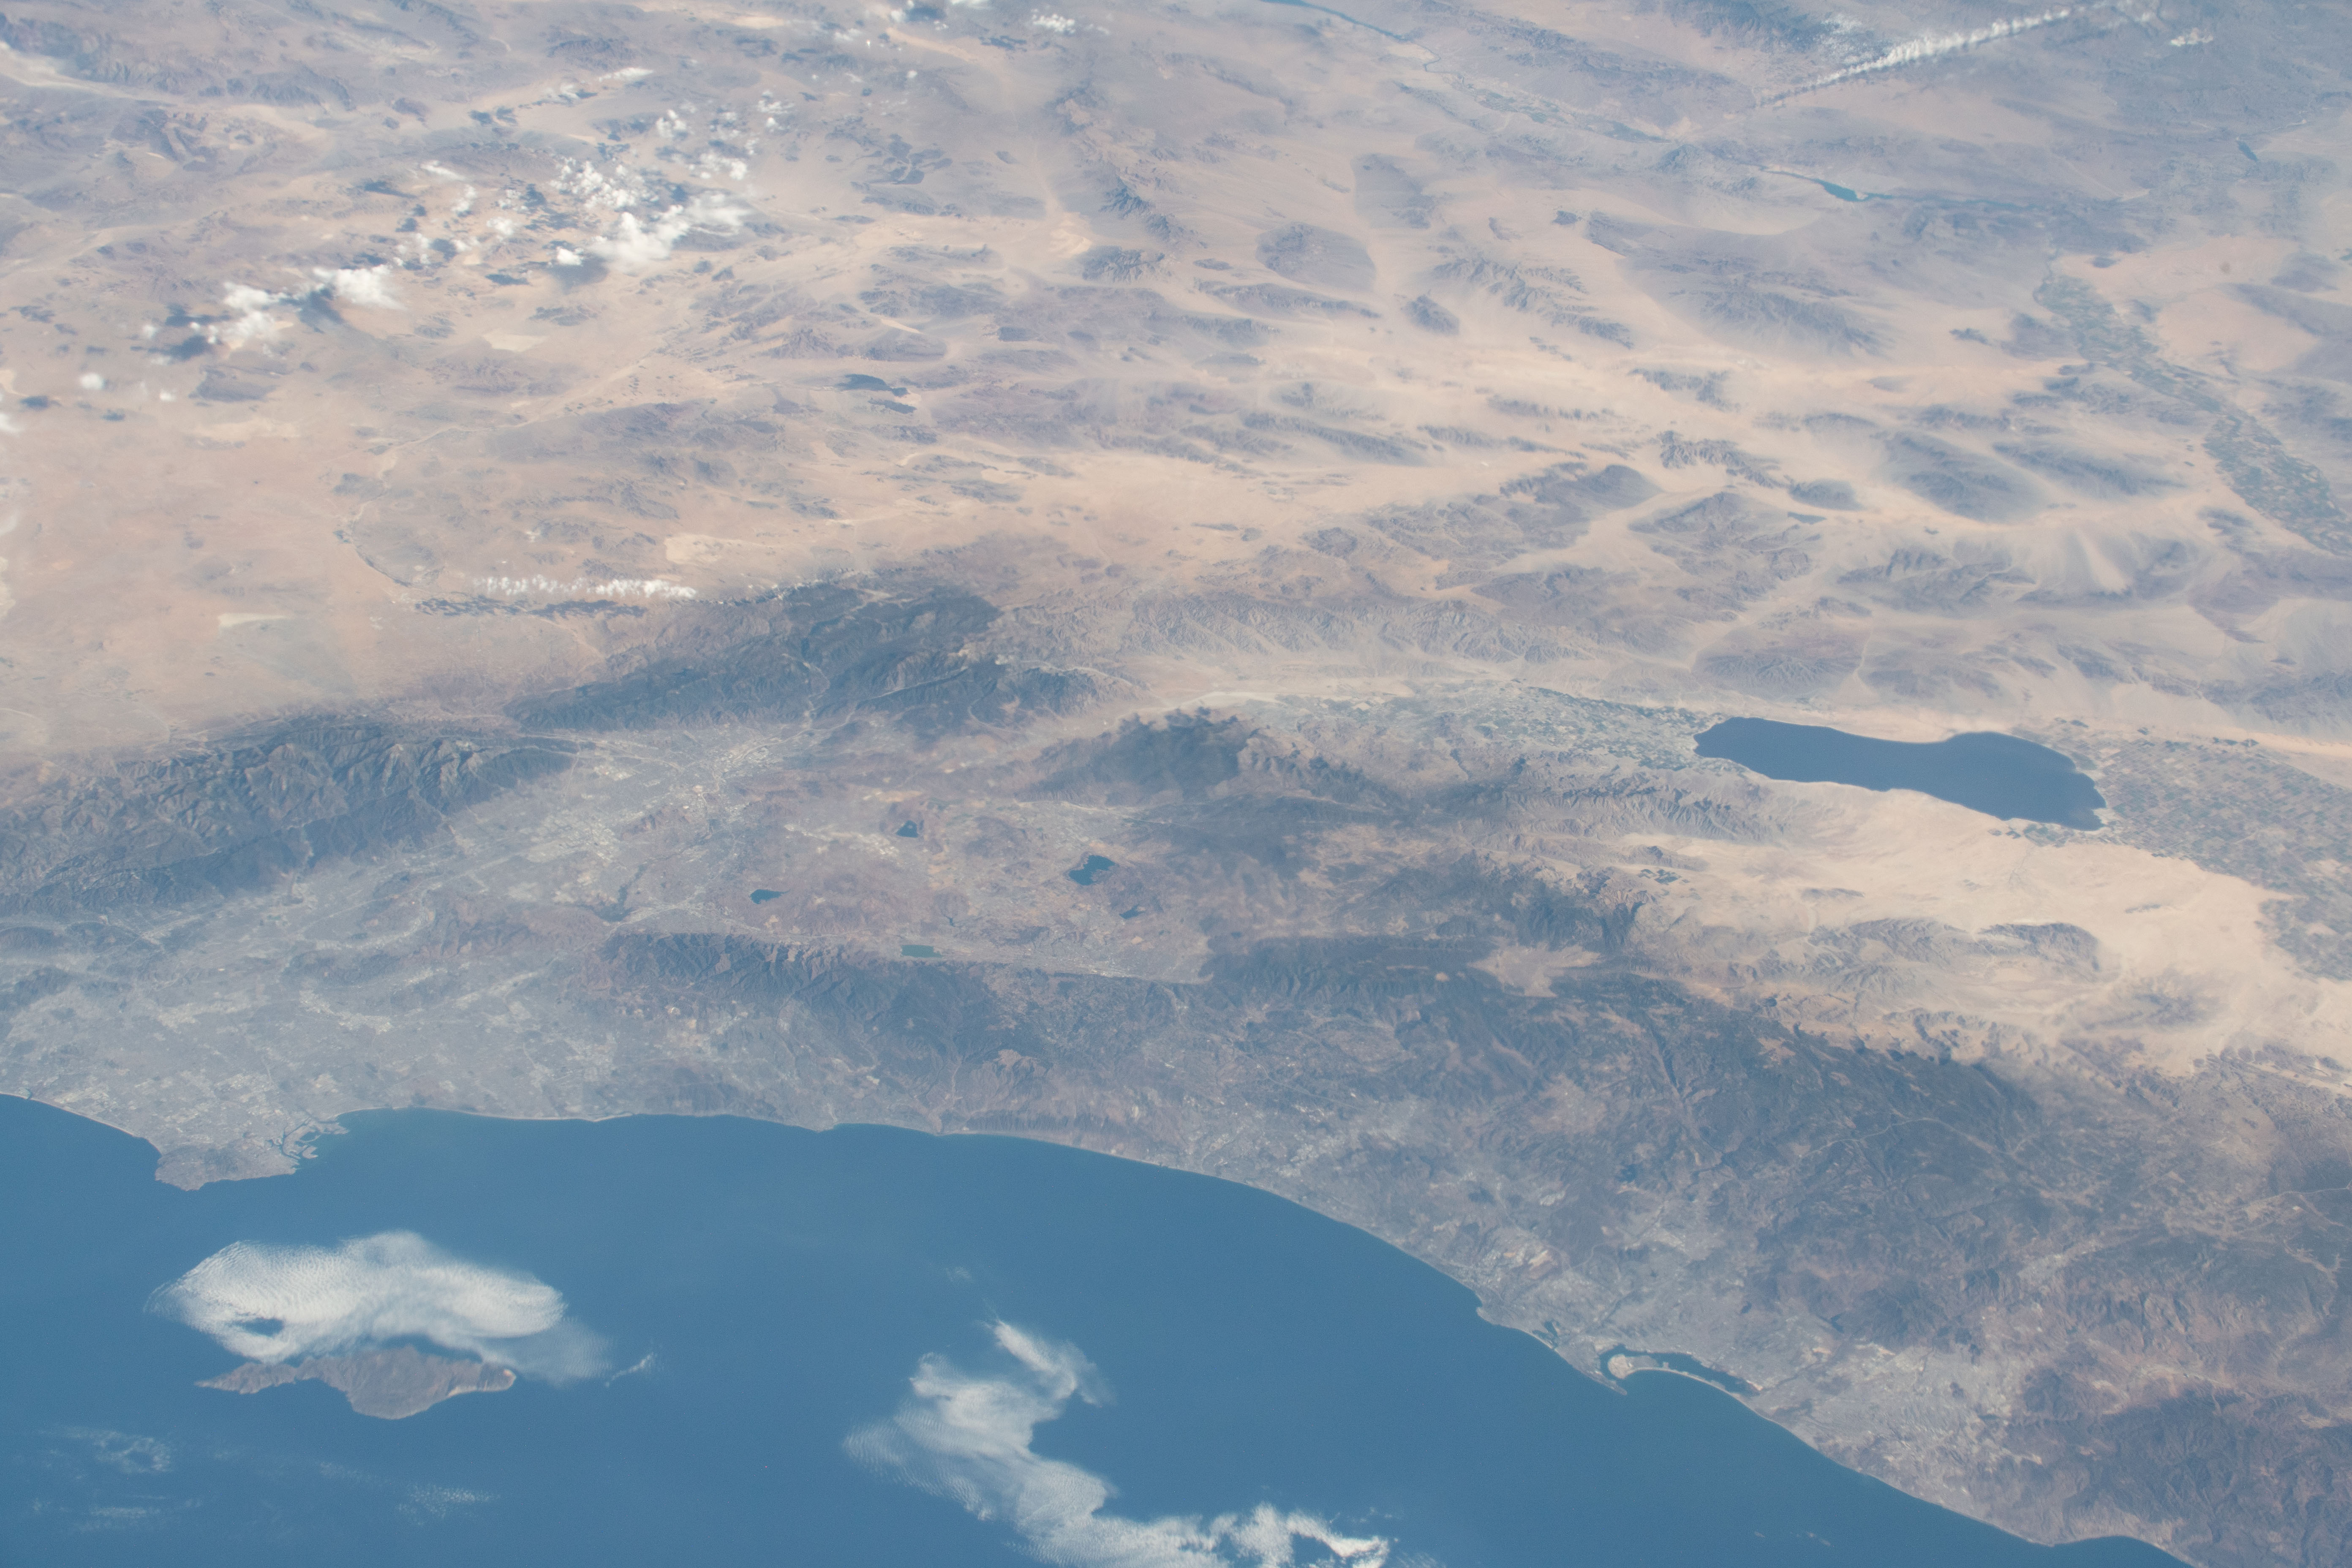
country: USA-CALIFORNIA
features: ANZA-BORREGO DESERT STATE PARK, CLEVELAND NATIONAL FOREST, SALTON SEA
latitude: 33.9
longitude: -116.6
